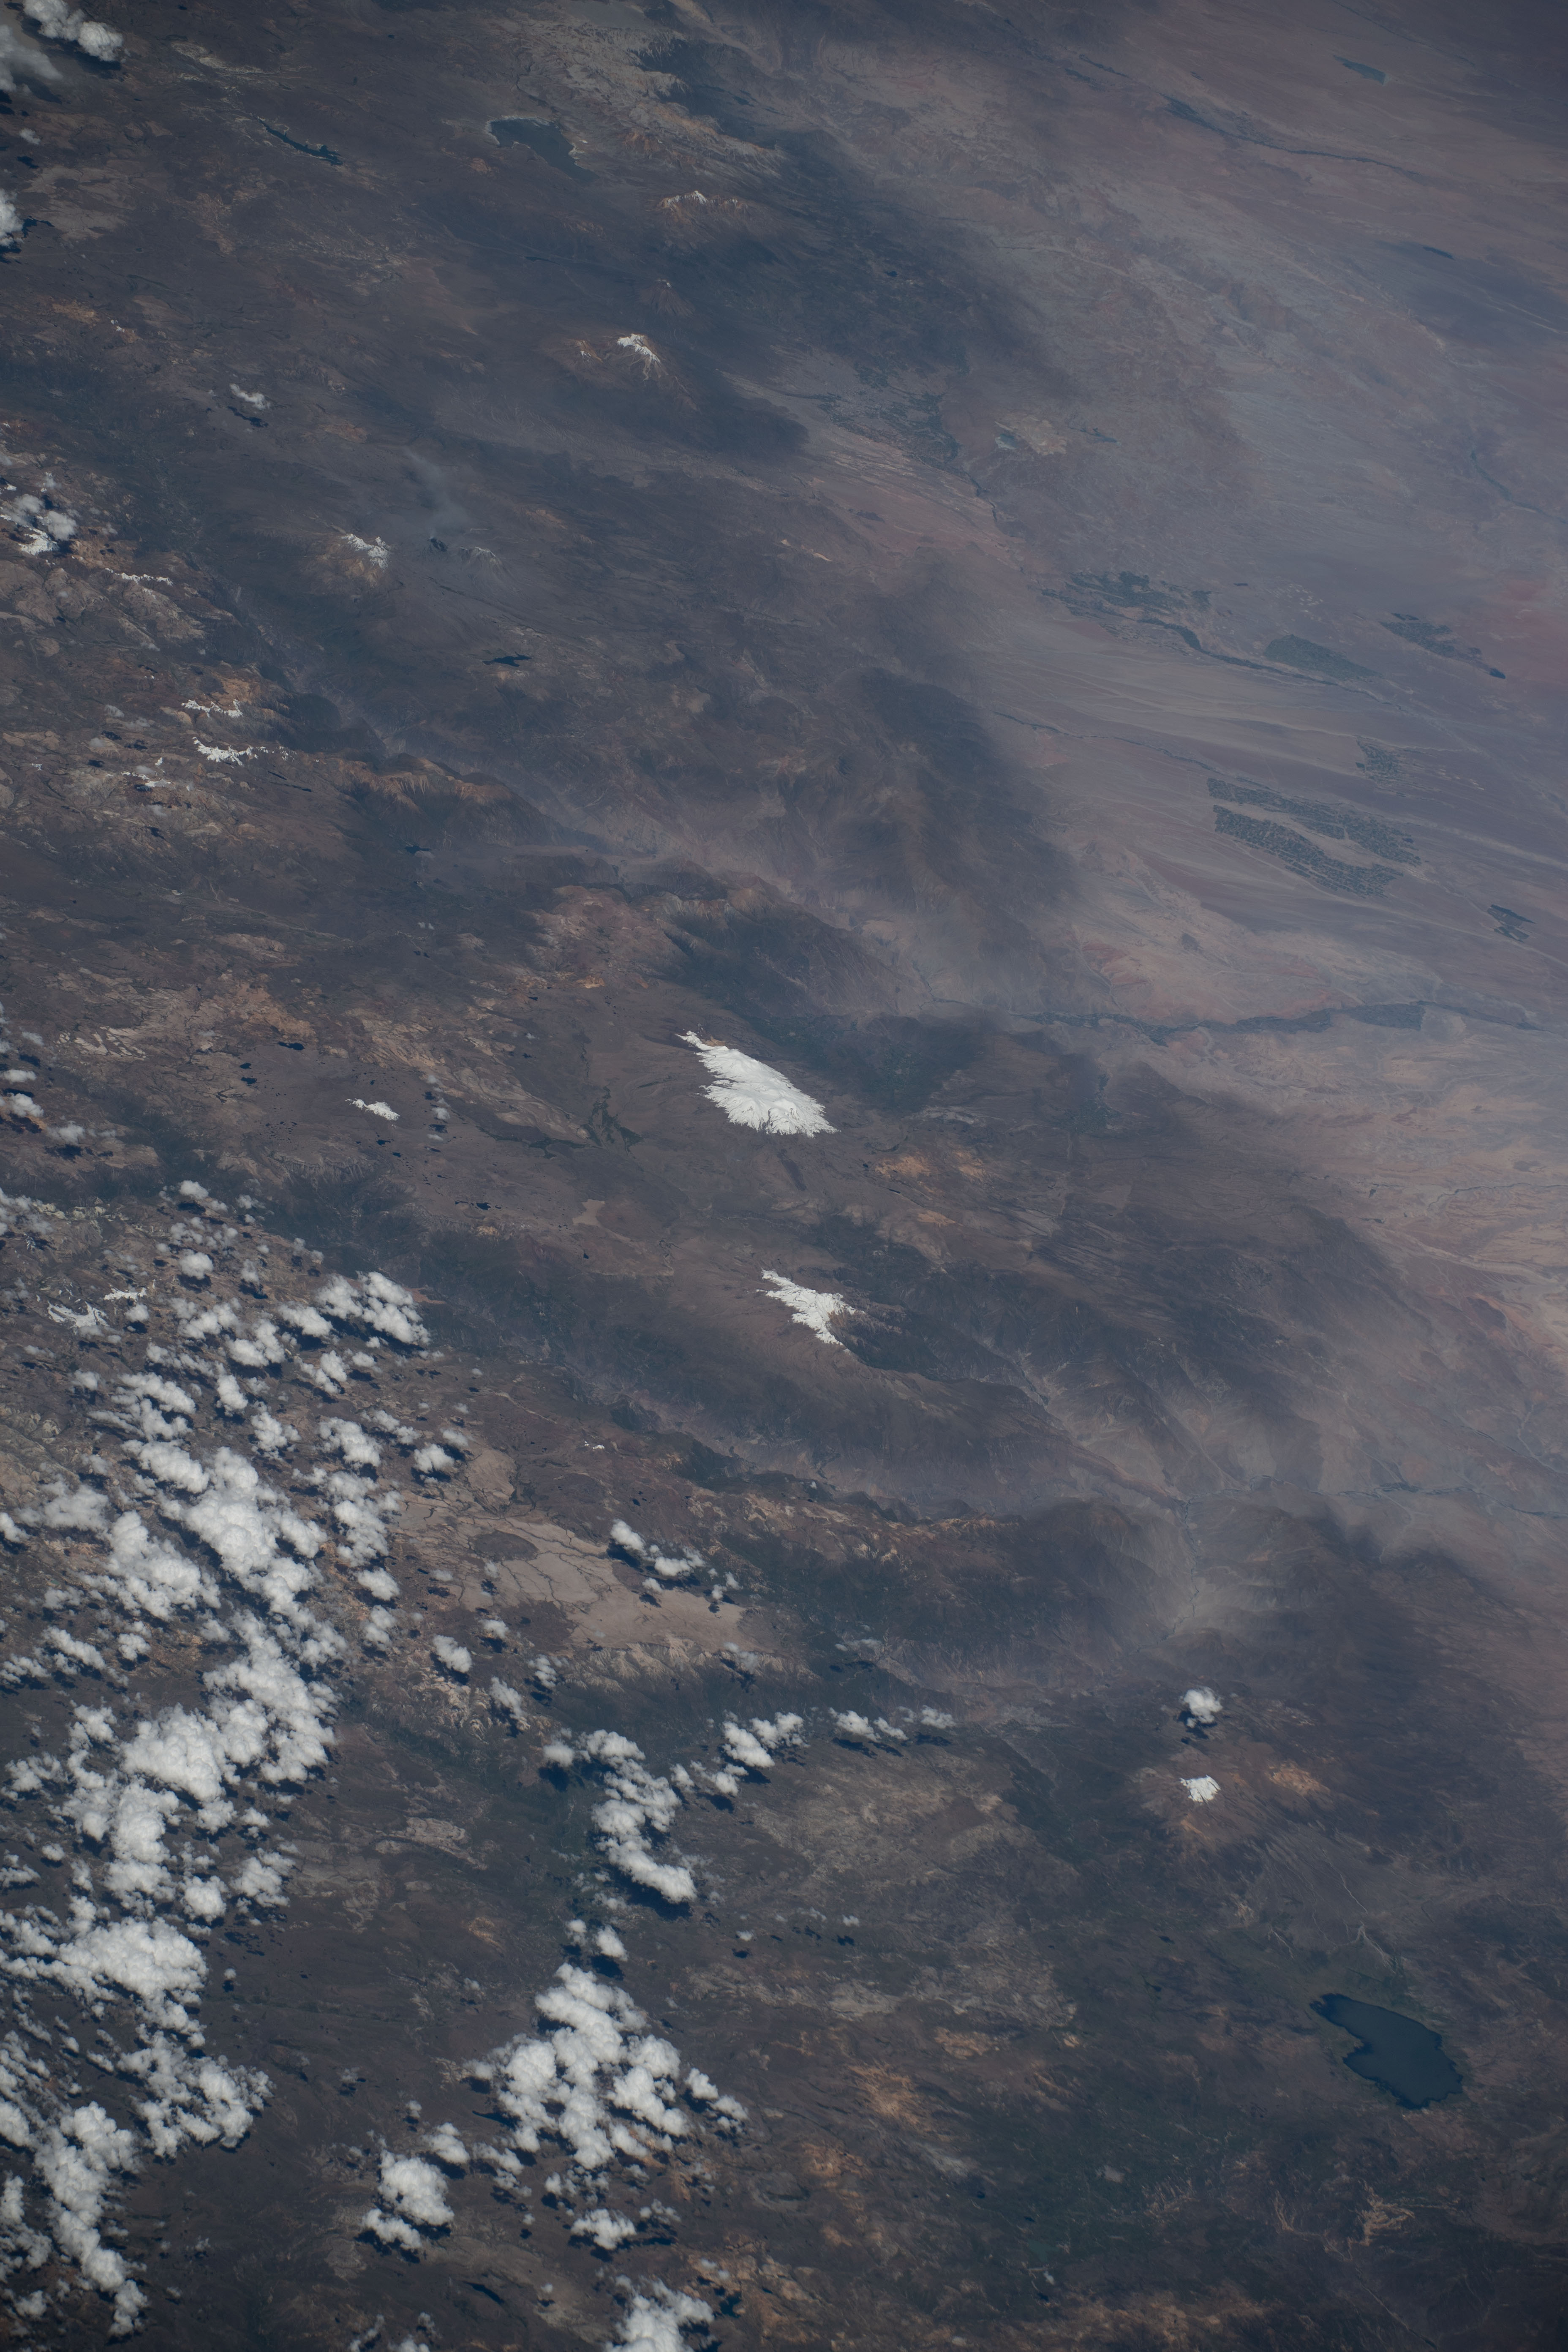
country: PERU
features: COTAHUASI, COROPUNA, TRAPICHE, NEVADO SARA SARA, AMPATO
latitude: -15.5
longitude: -72.7
